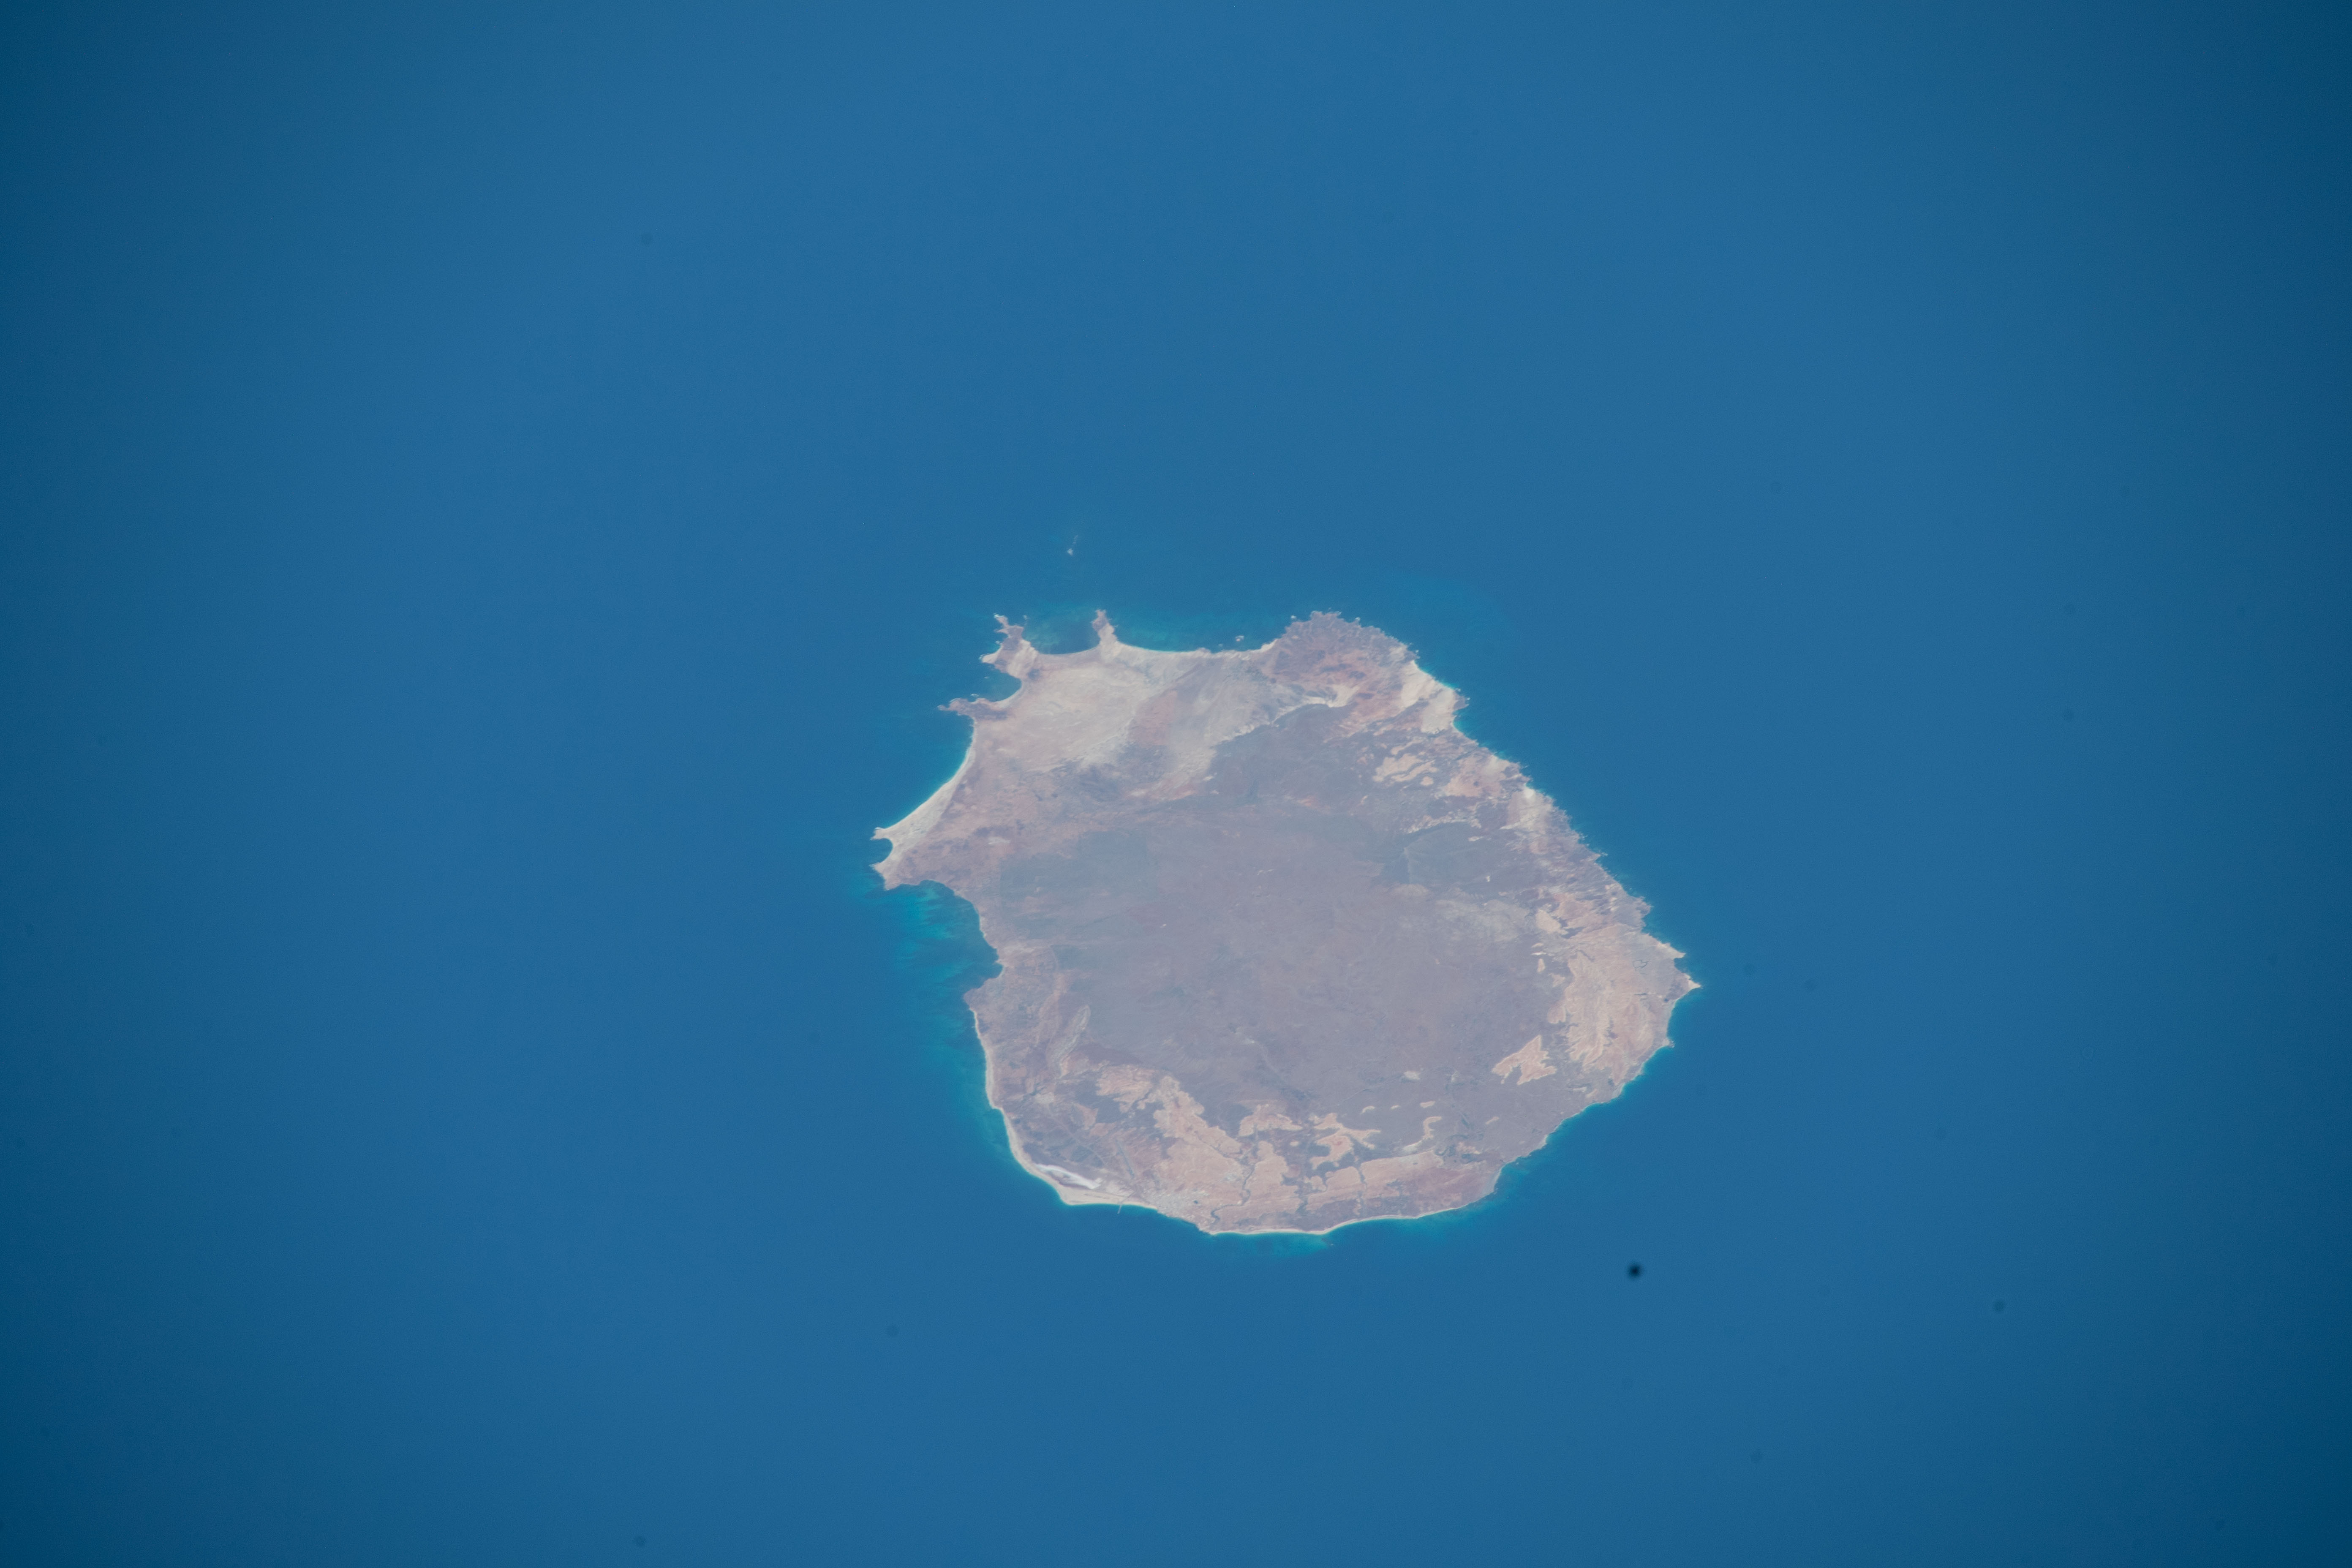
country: CAPE VERDE ISLANDS
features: MONTE PENOSO, MAIO AIRPORT, CAPE VERDE SEAMOUNT
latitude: 15.3
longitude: -23.2
